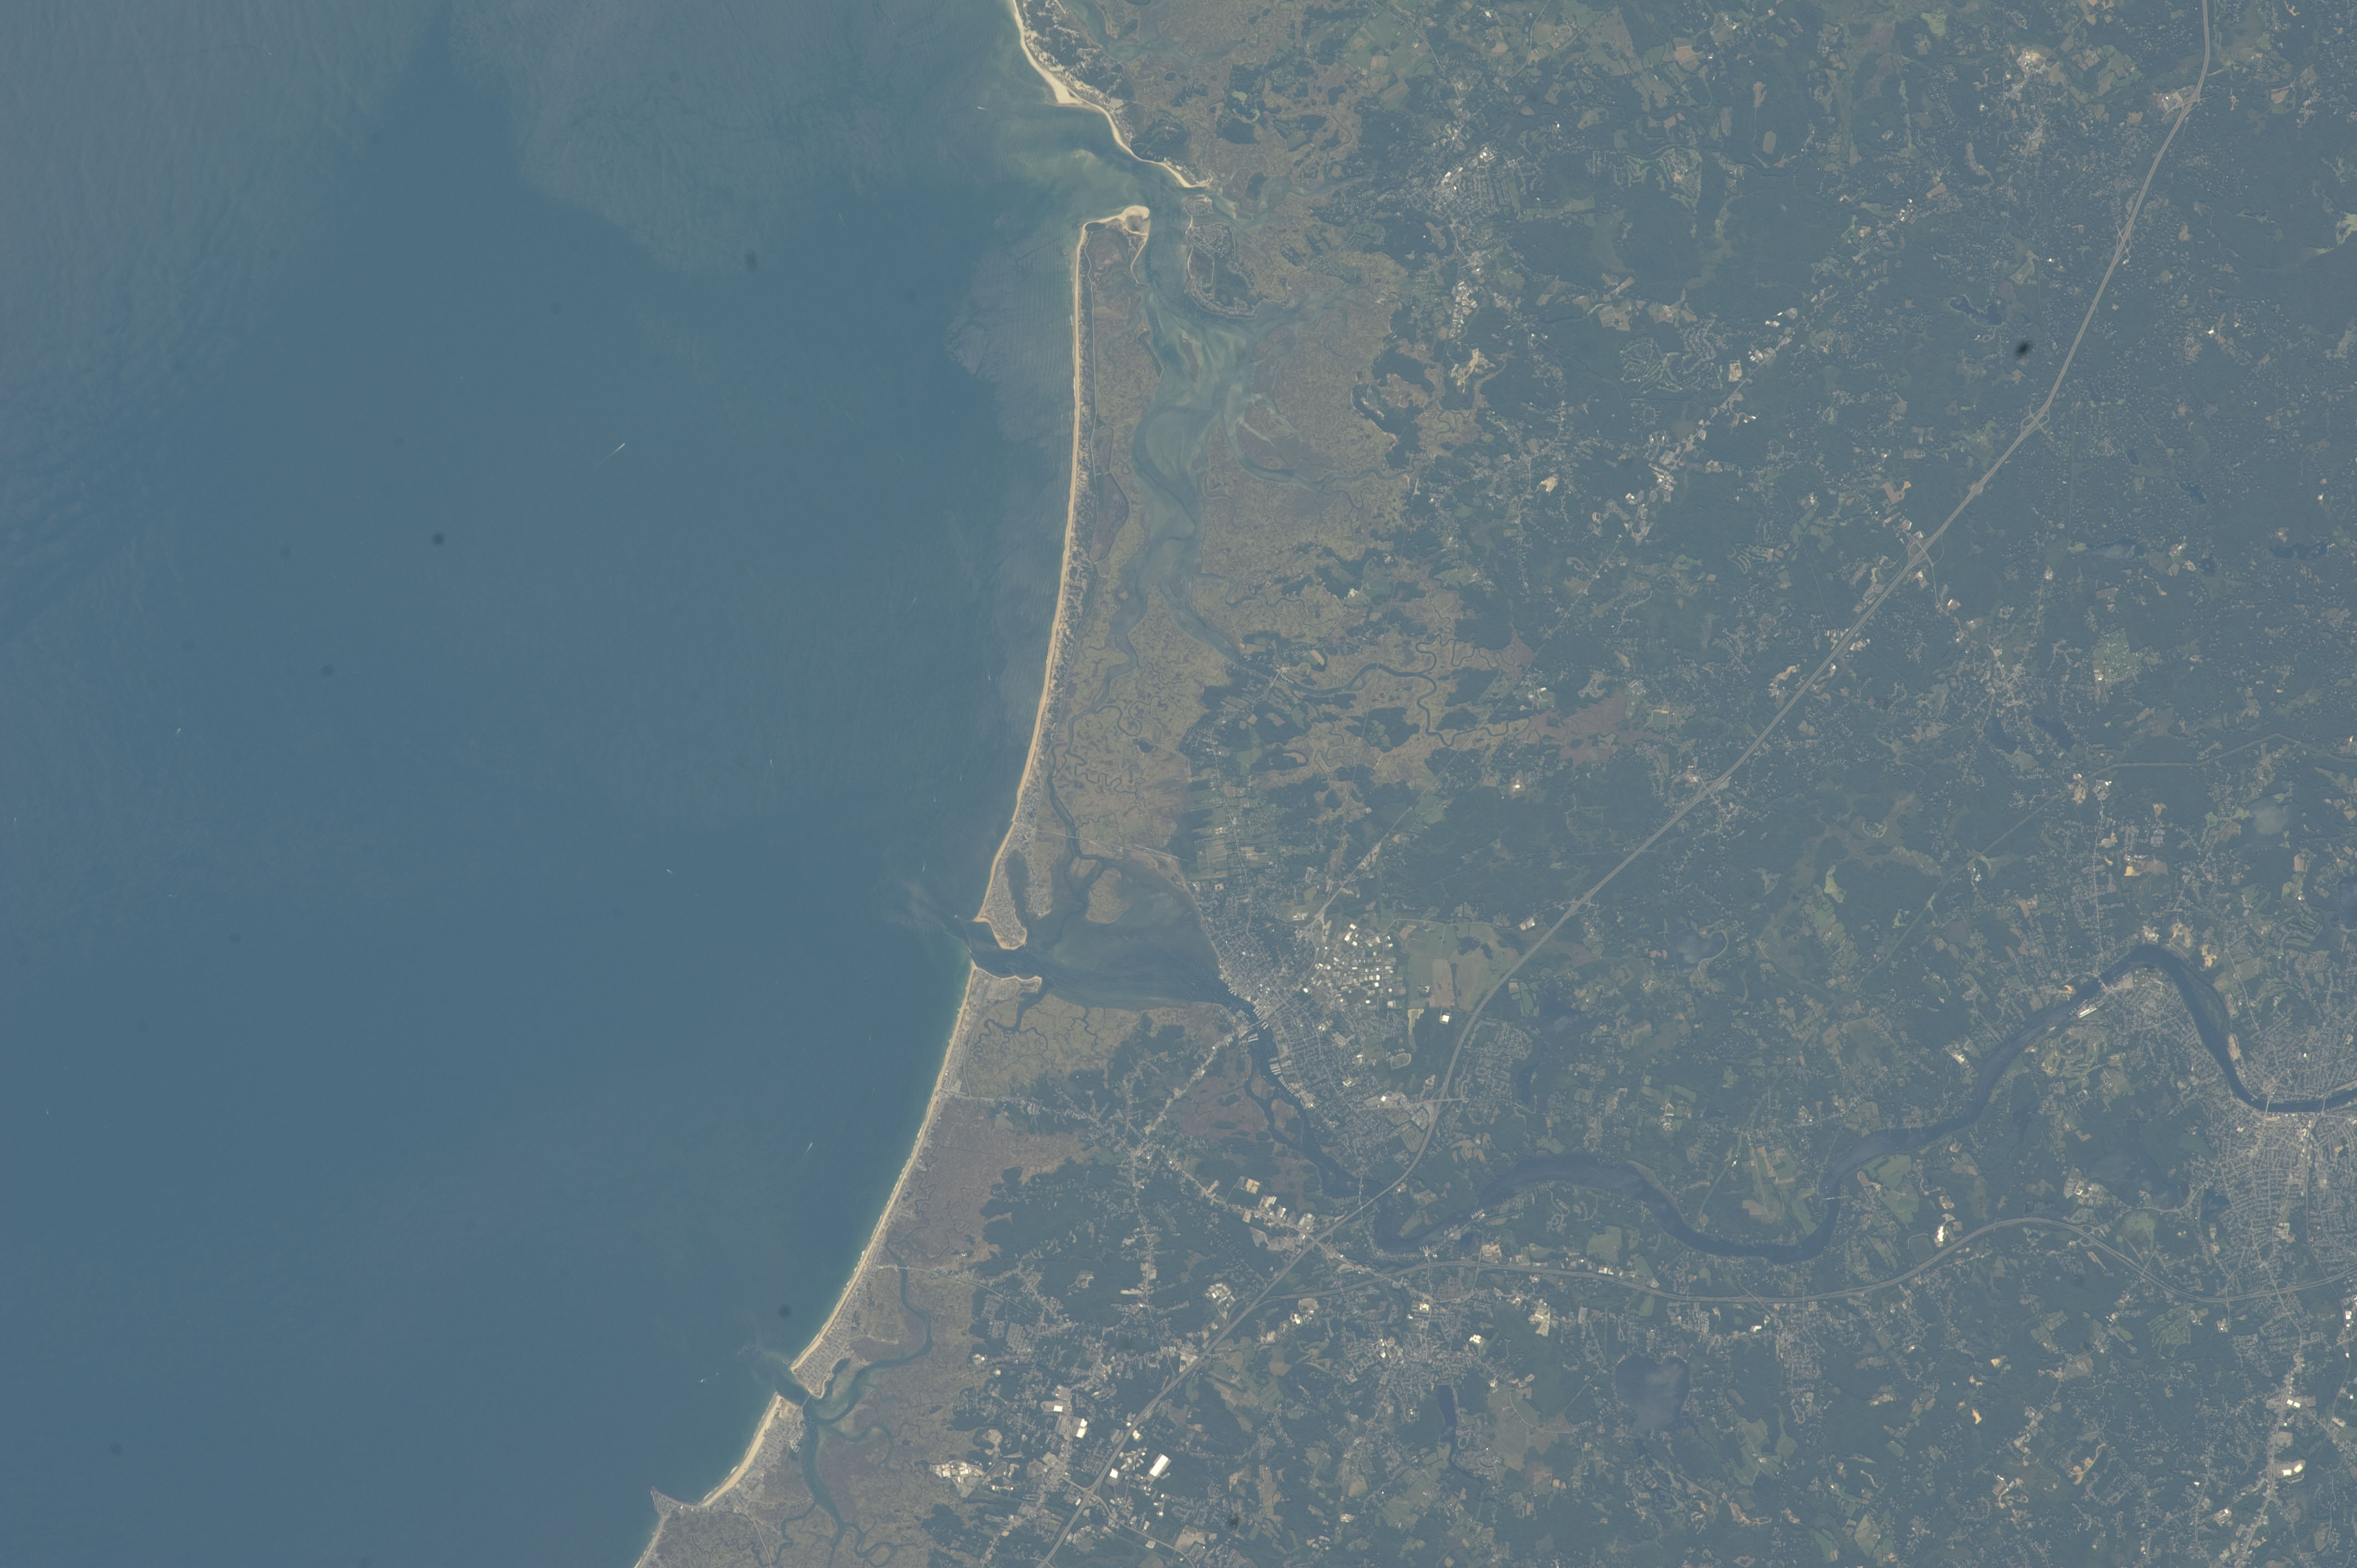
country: USA-MASSACHUSETTS
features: G. OF MAINE, PLUM I. SOUND, PLUM ISLAND R., MERRIMACK R.
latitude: 42.7
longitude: -71.0
